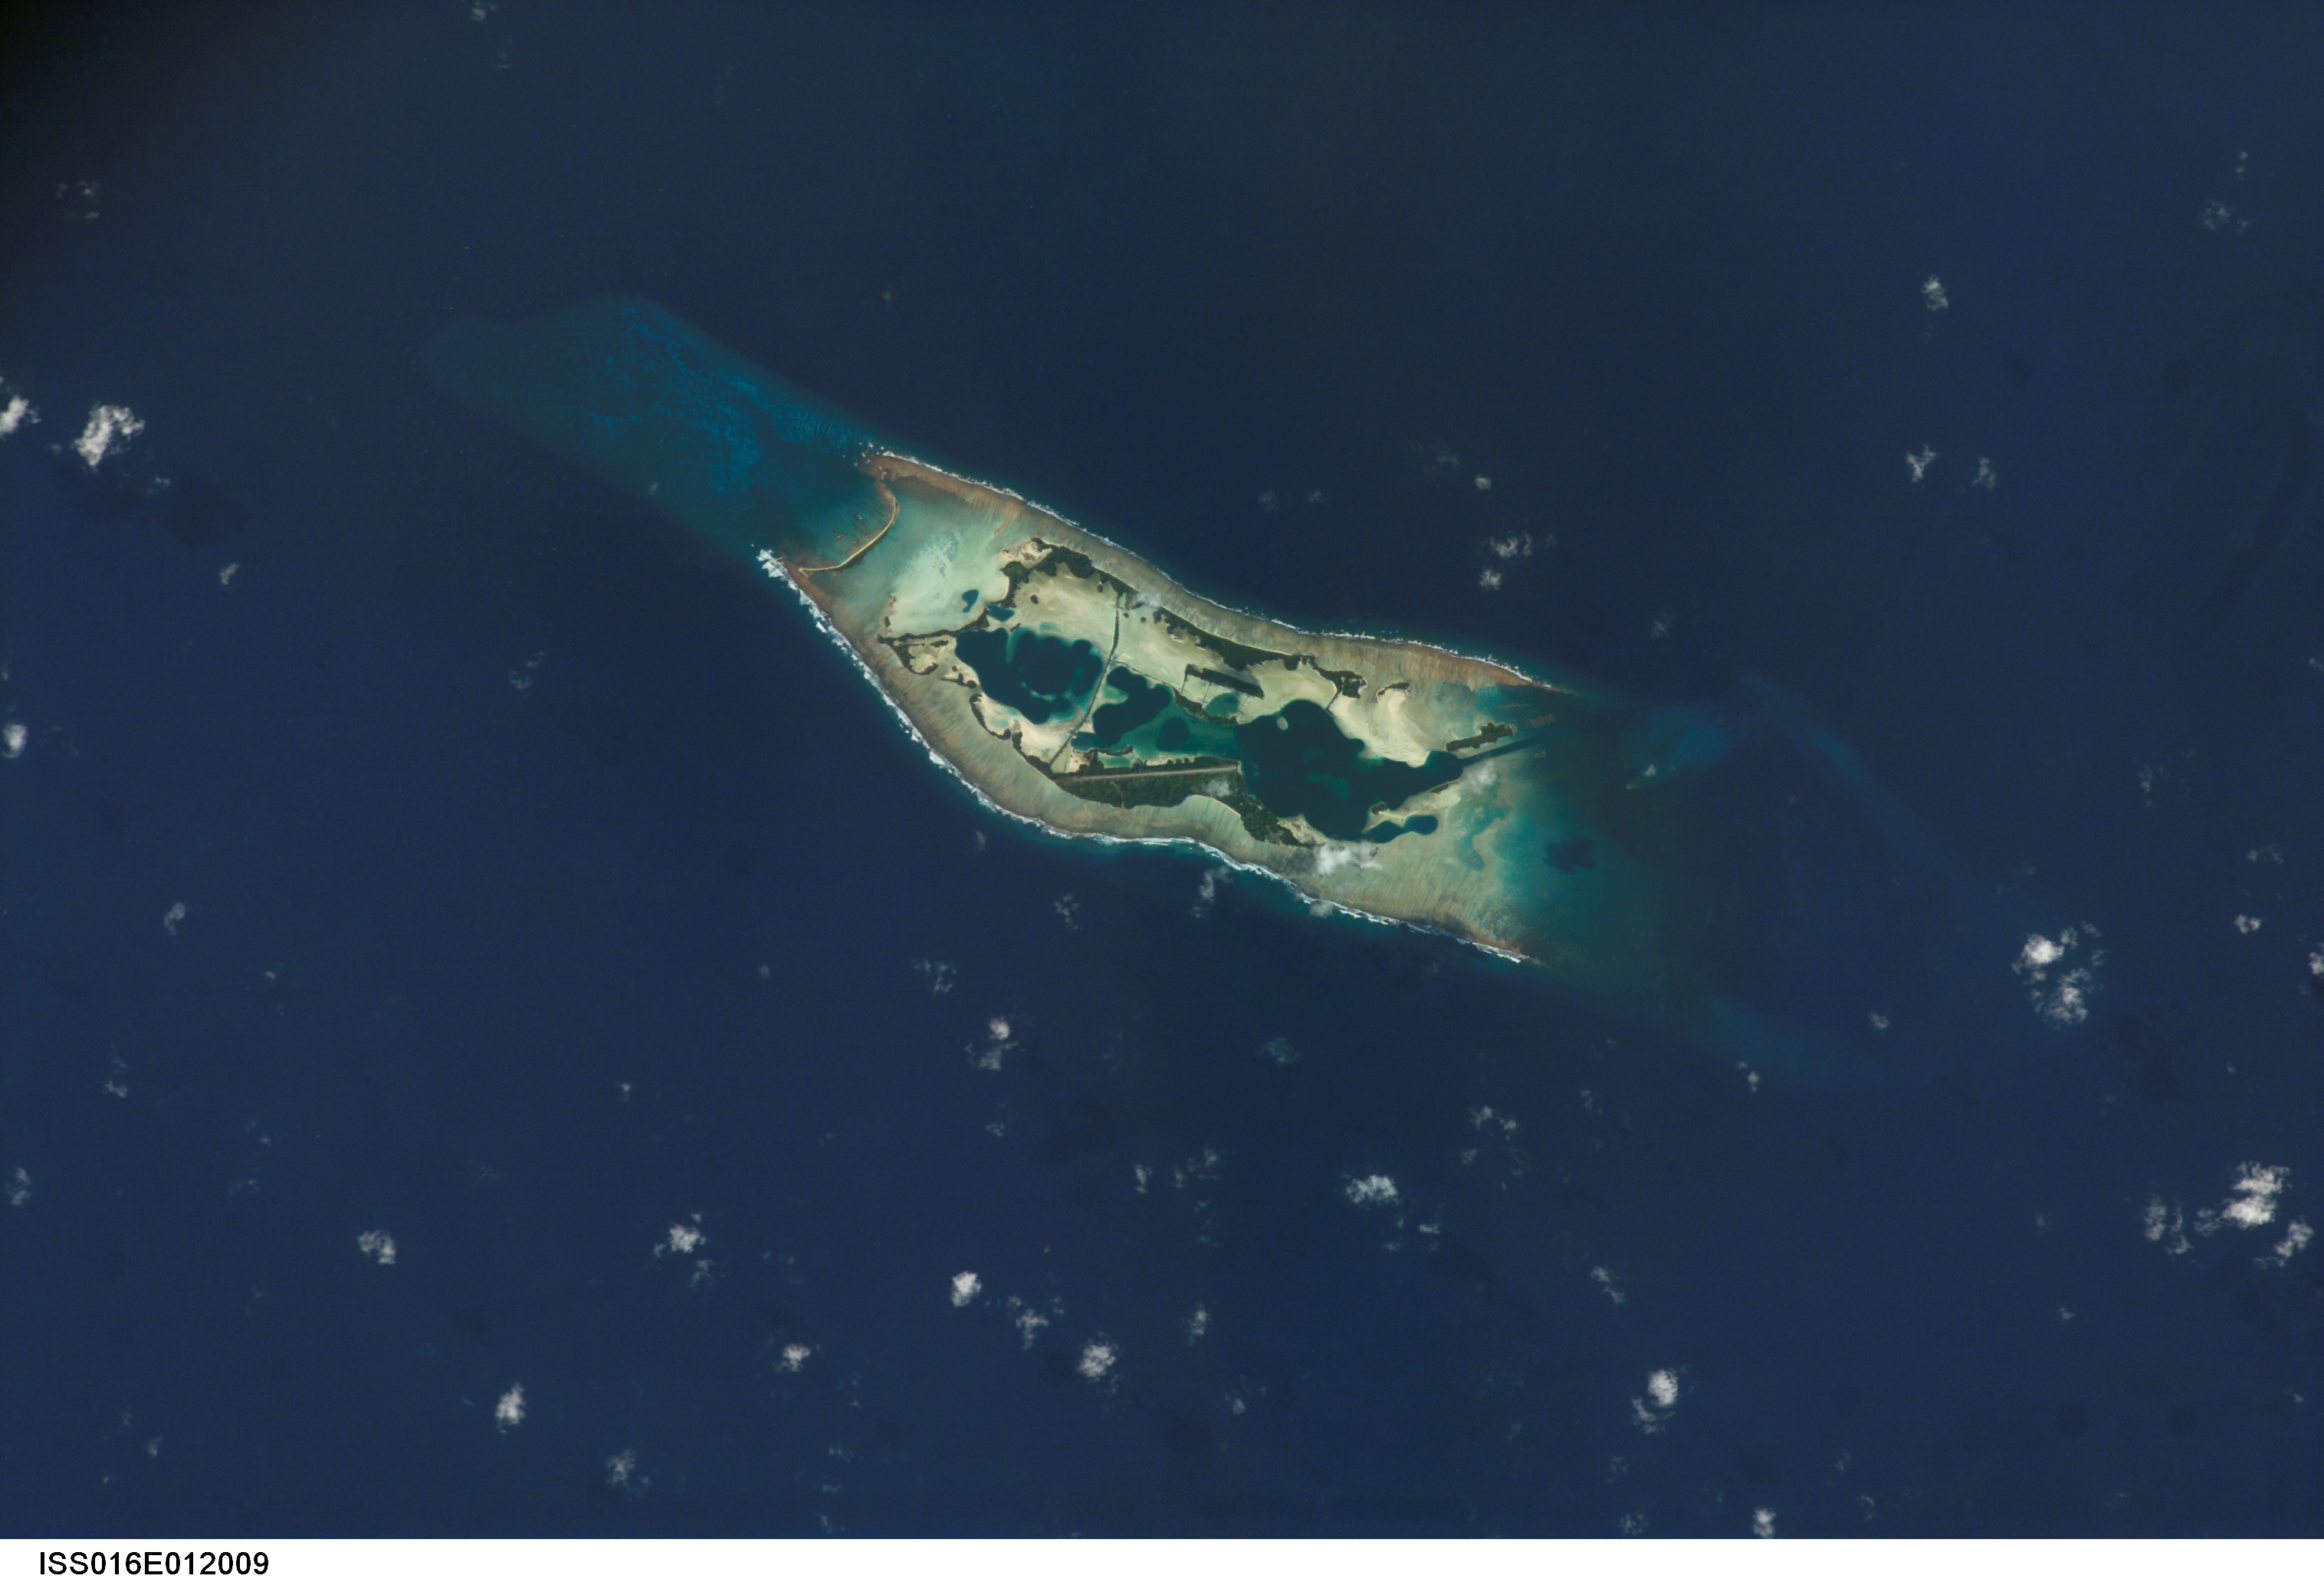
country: KIRIBATI
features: PALMYRA I., REEFS, LAG.
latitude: 5.9
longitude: -162.1
